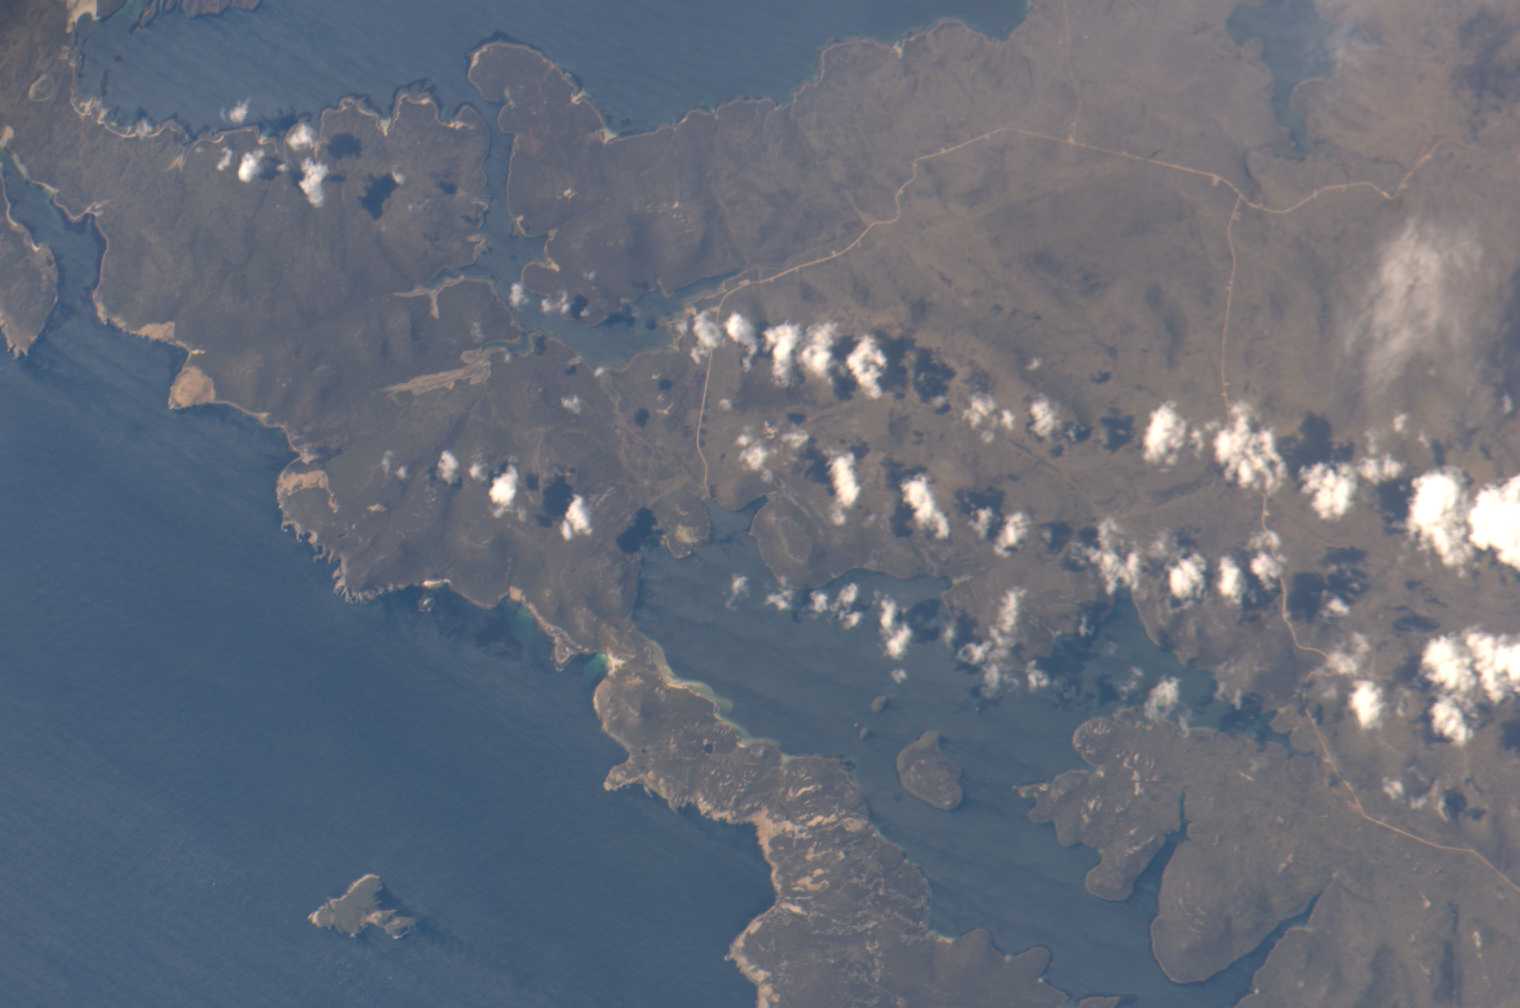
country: FALKLAND ISLANDS
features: W. FALKLAND, PO. STEPHENS, ROADS
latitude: -52.1
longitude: -60.8
